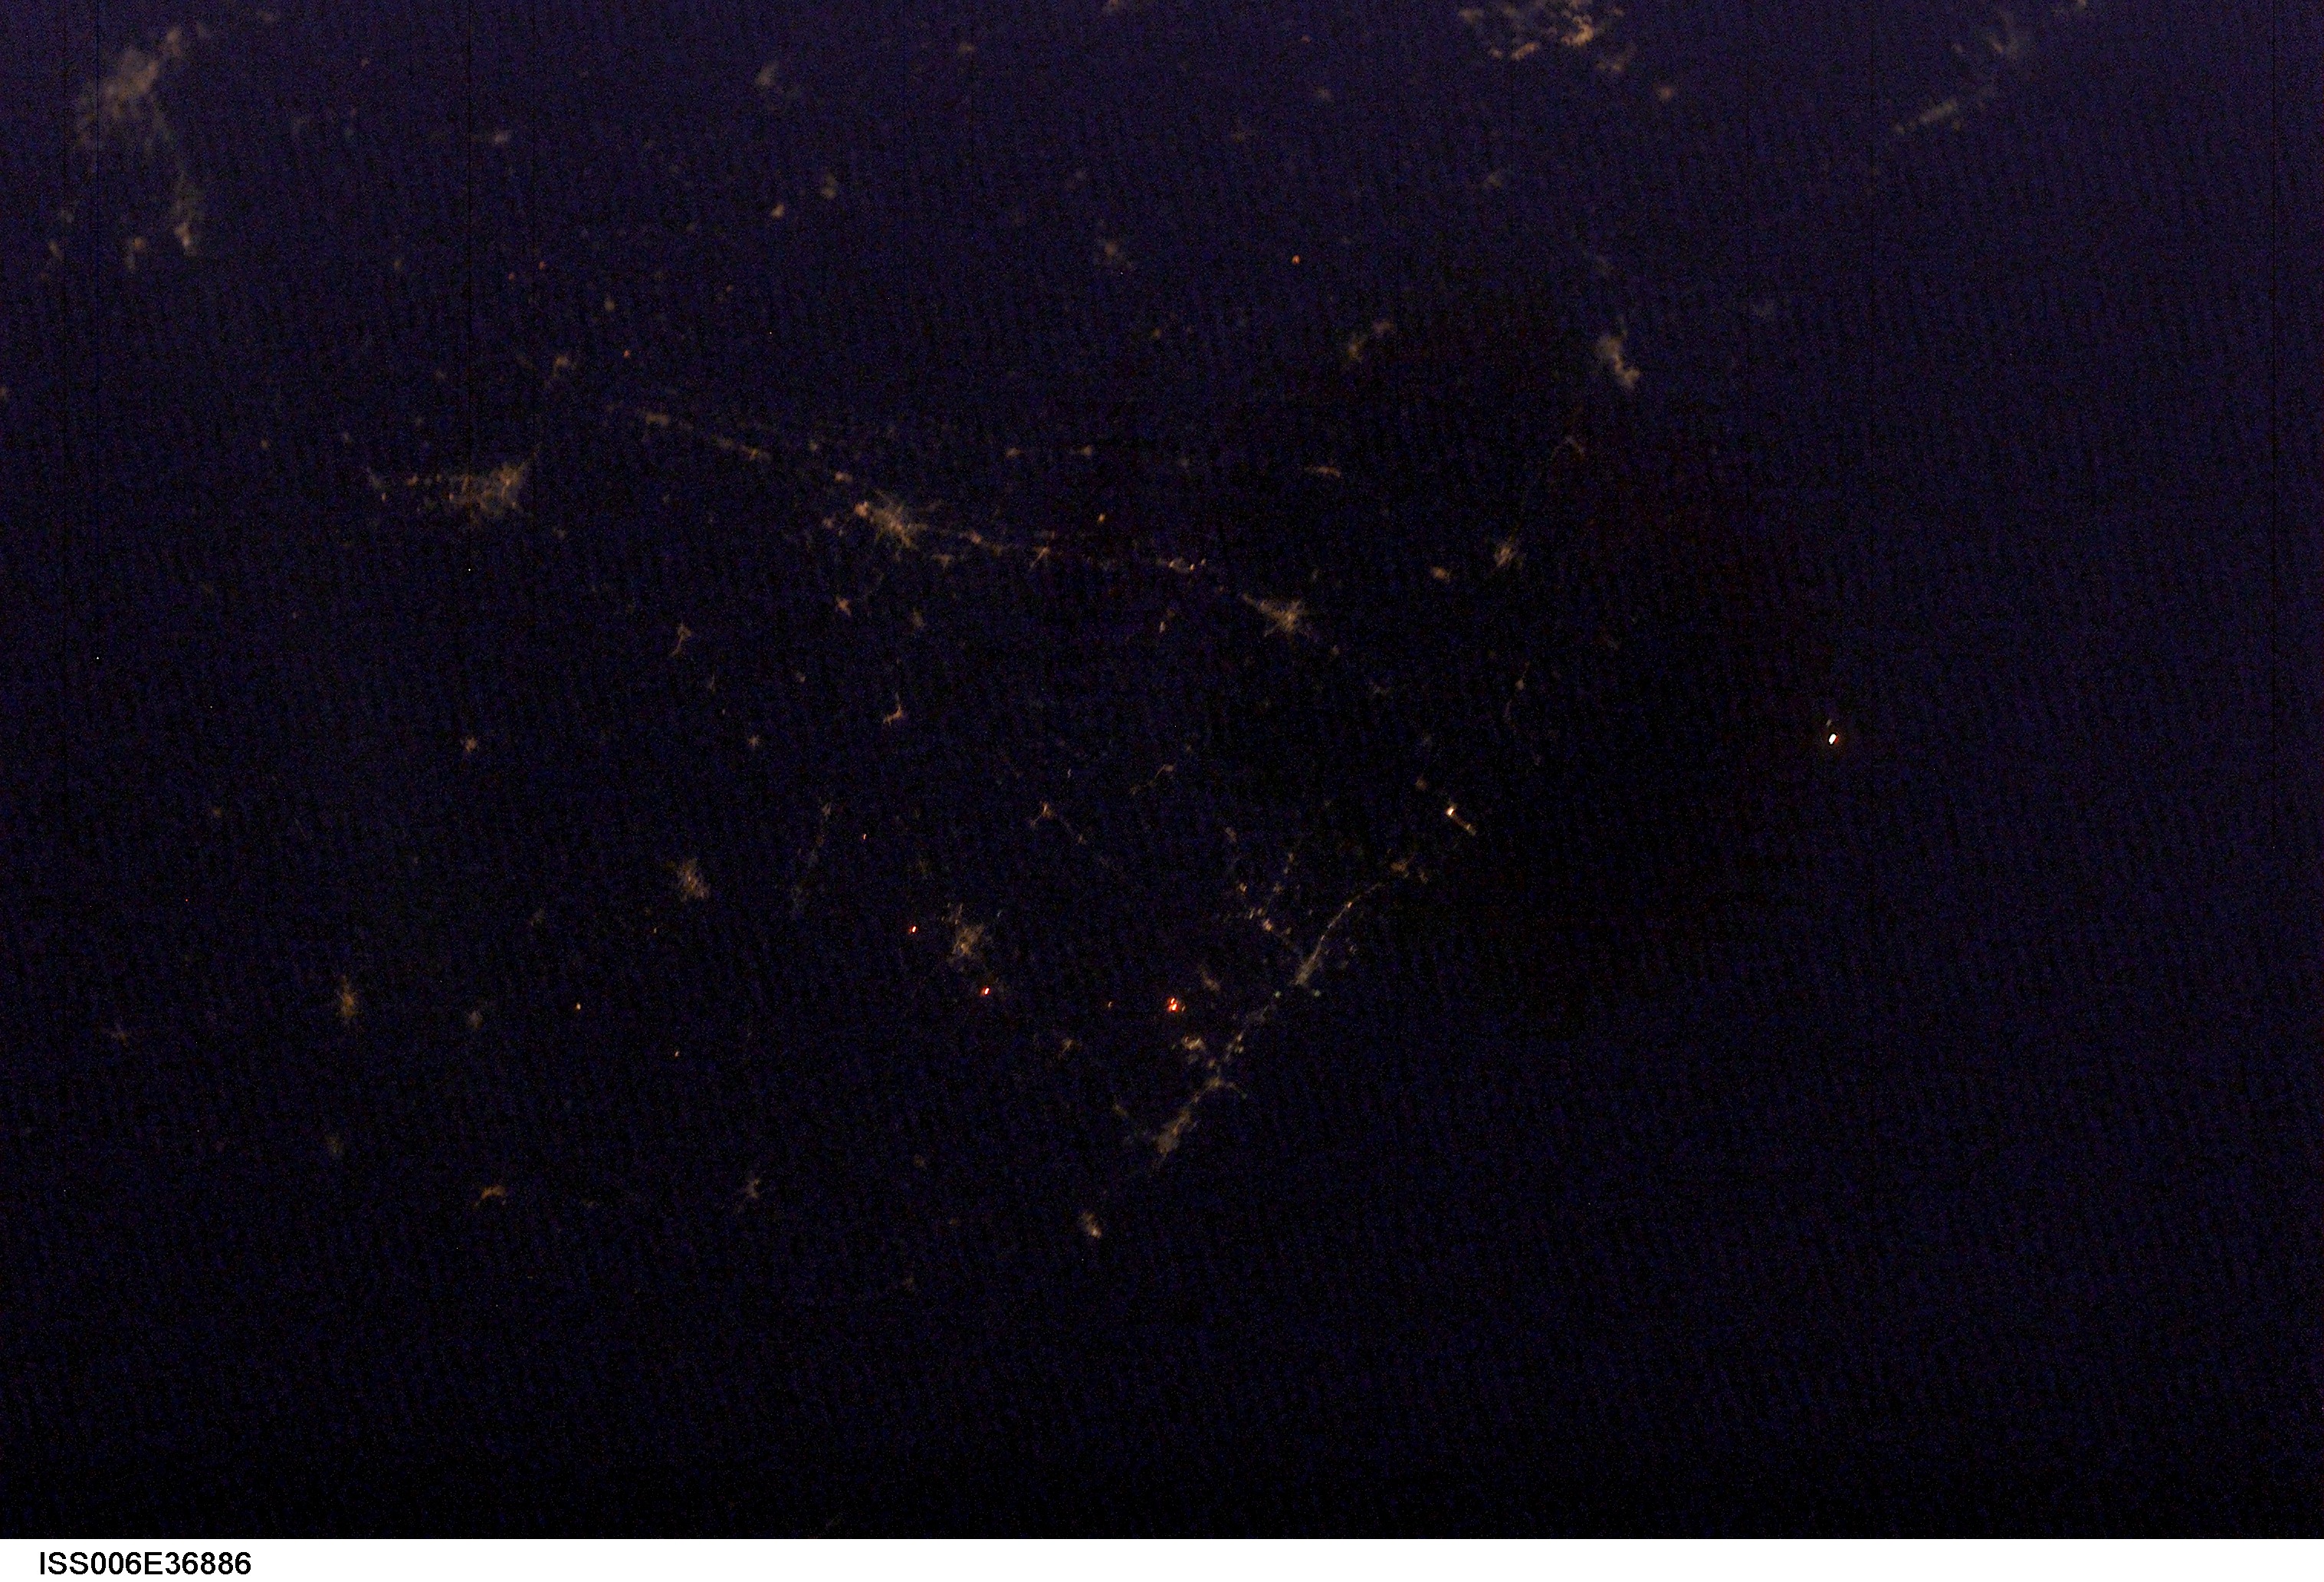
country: INDIA
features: DARK EARTHOBS
